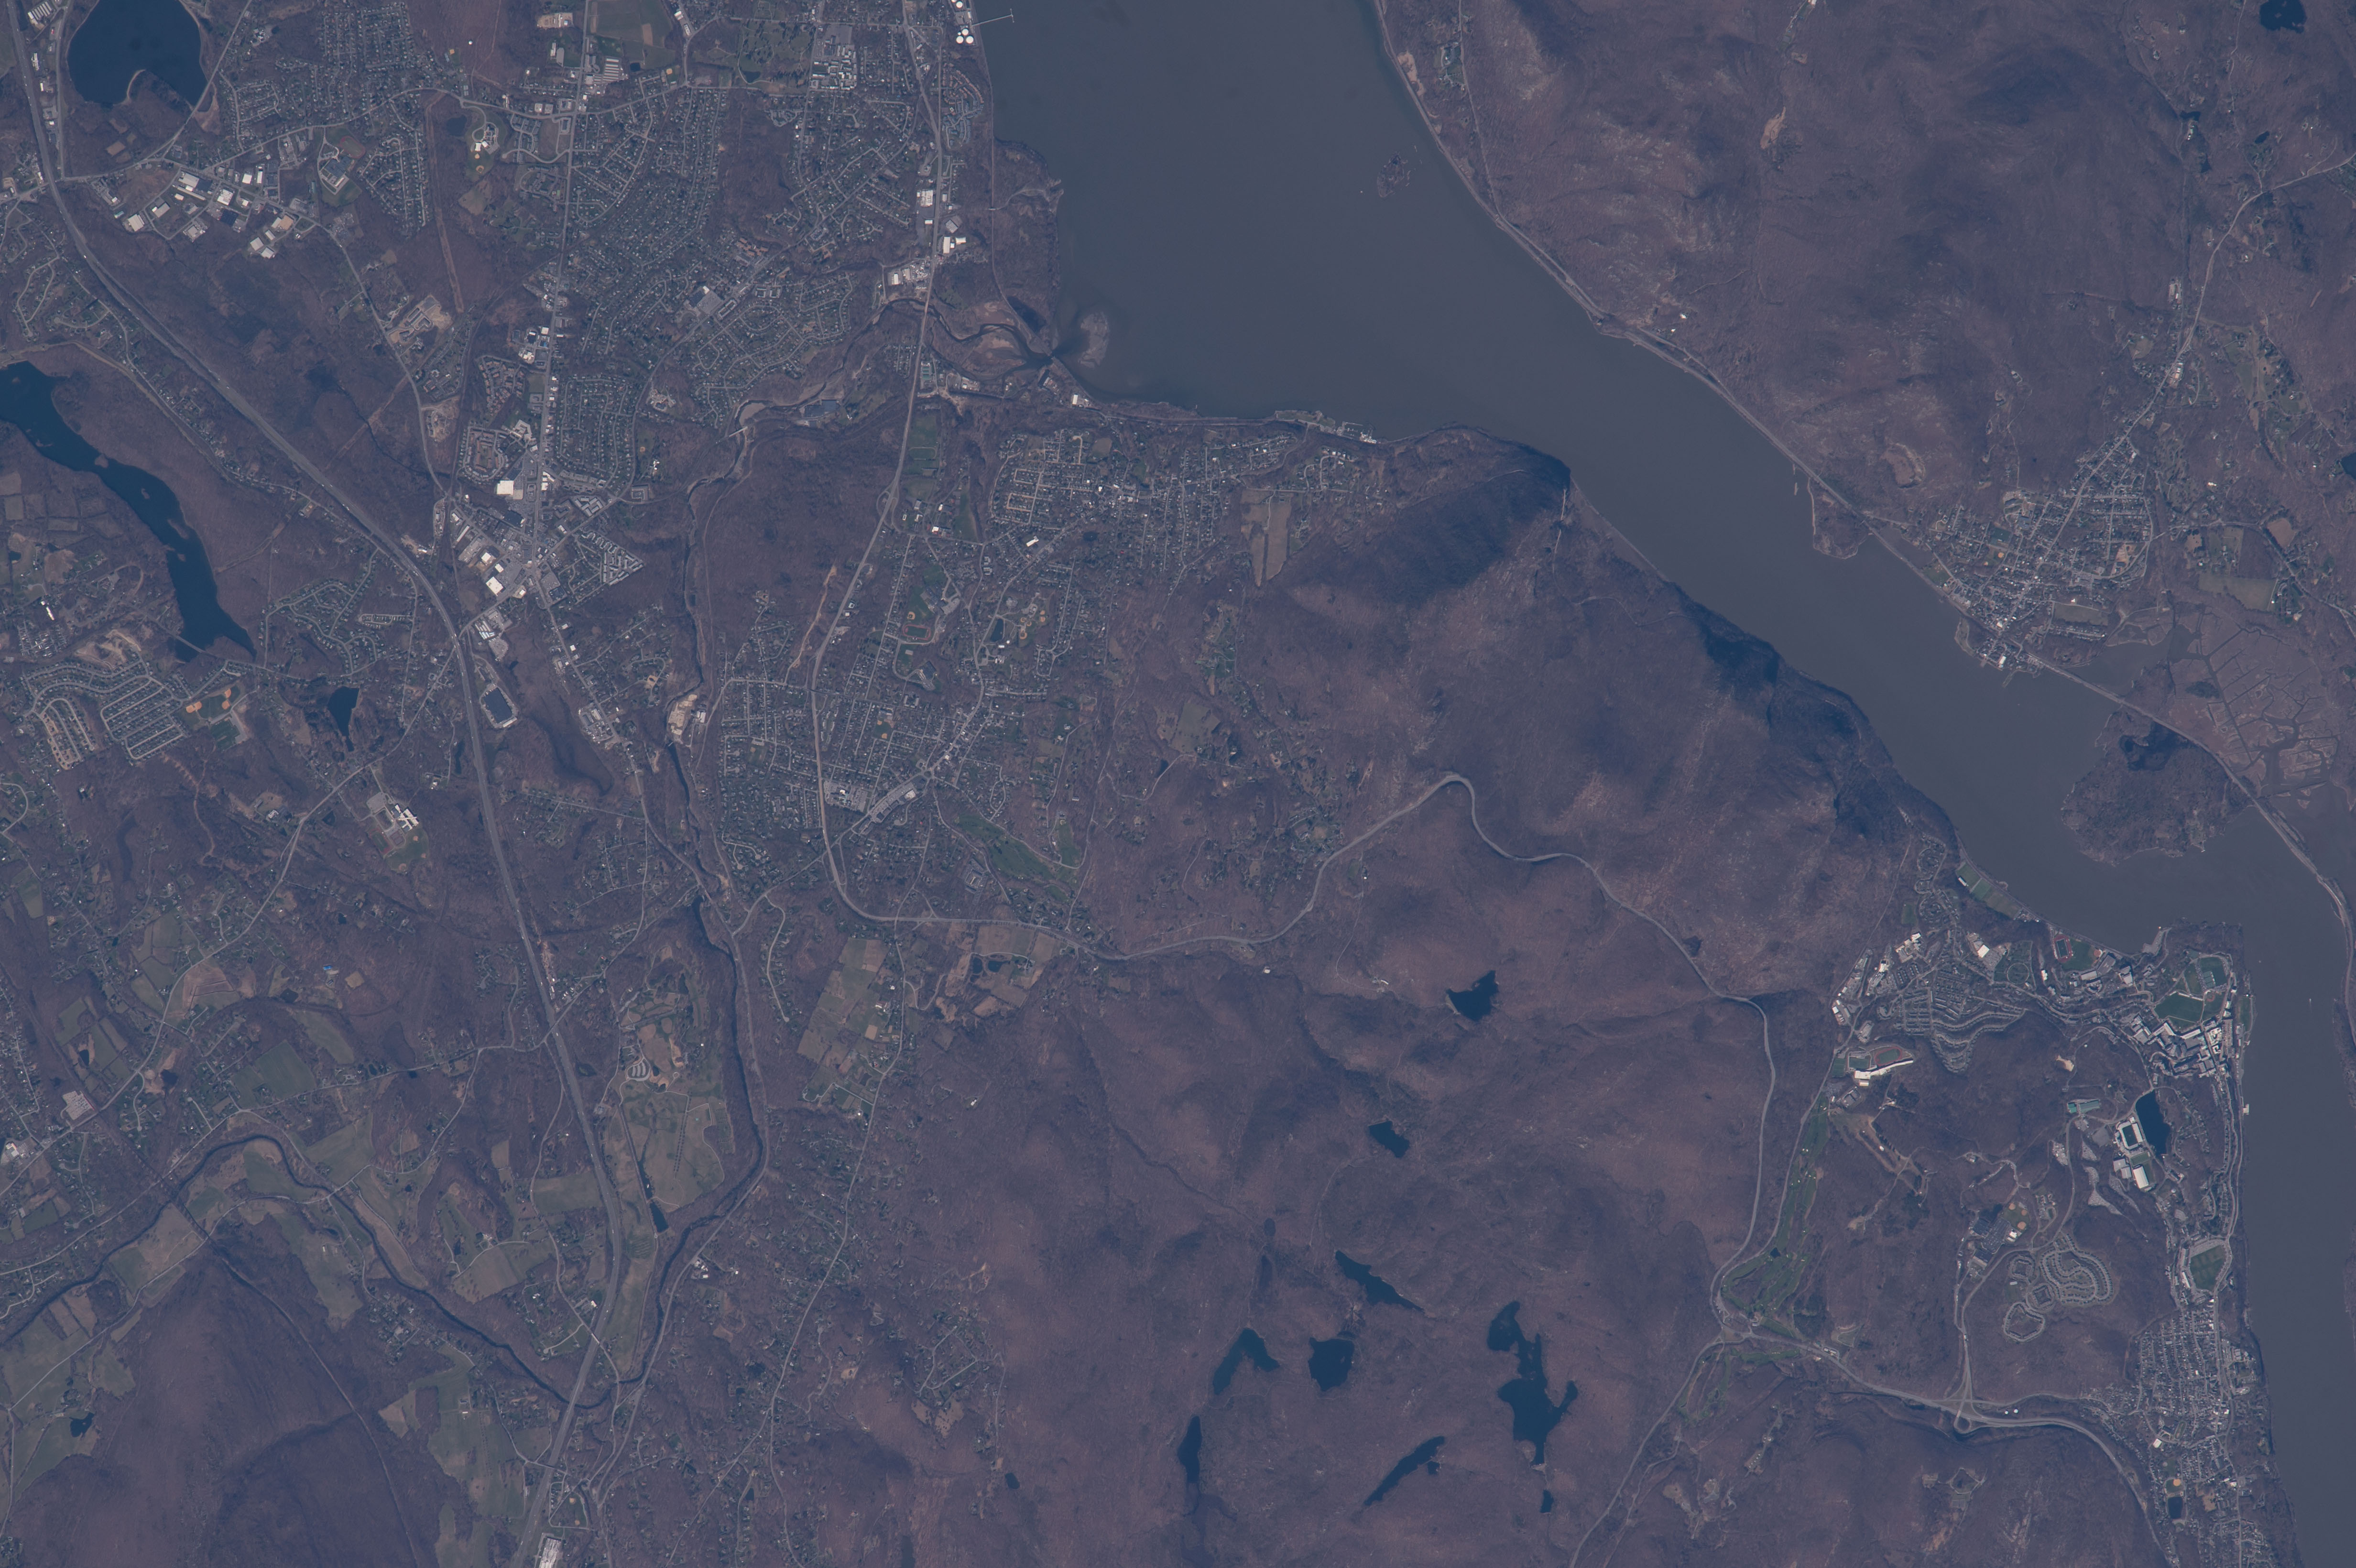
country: USA-NEW YORK
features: HUDSON RIVER, WEST POINT, LAKES, HIGHLAND FALLS, CONSTITUTION I., CORNWALL
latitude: 41.4
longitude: -74.2
